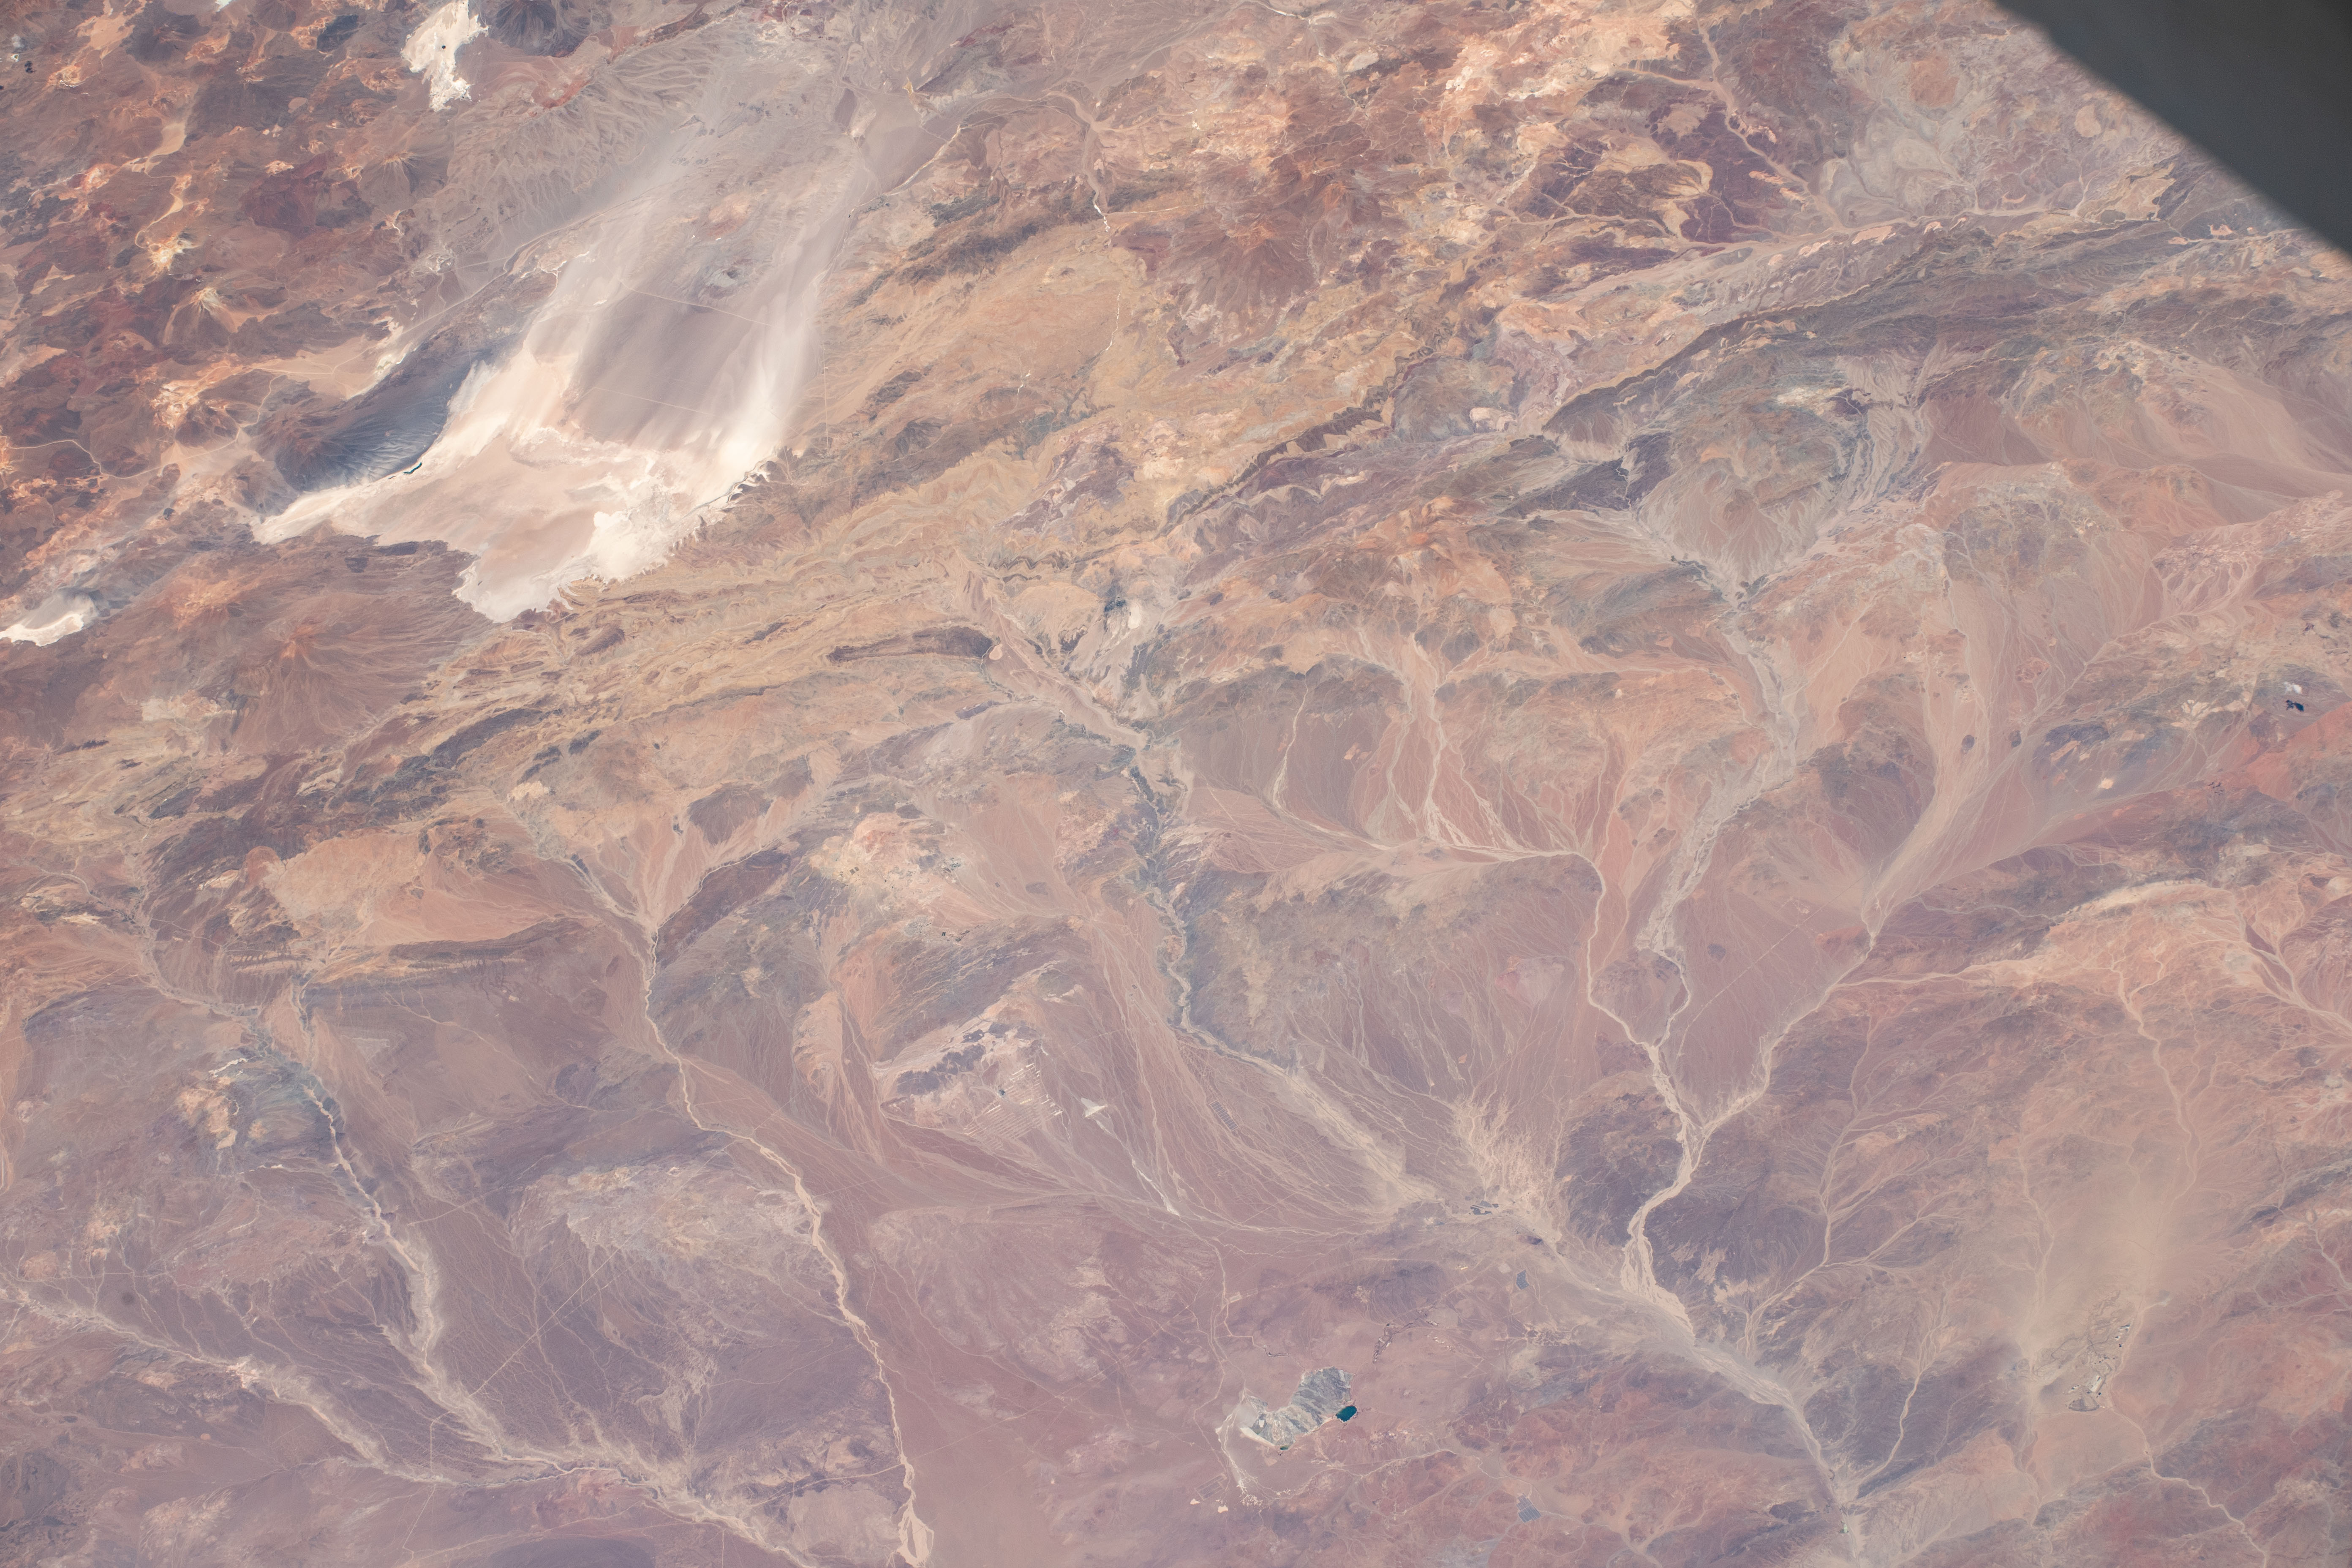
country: CHILE
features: THE ANDES, DESERT, PARQUE NACIONAL NEVADO TRES CRUCES
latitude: -26.4
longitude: -69.7
